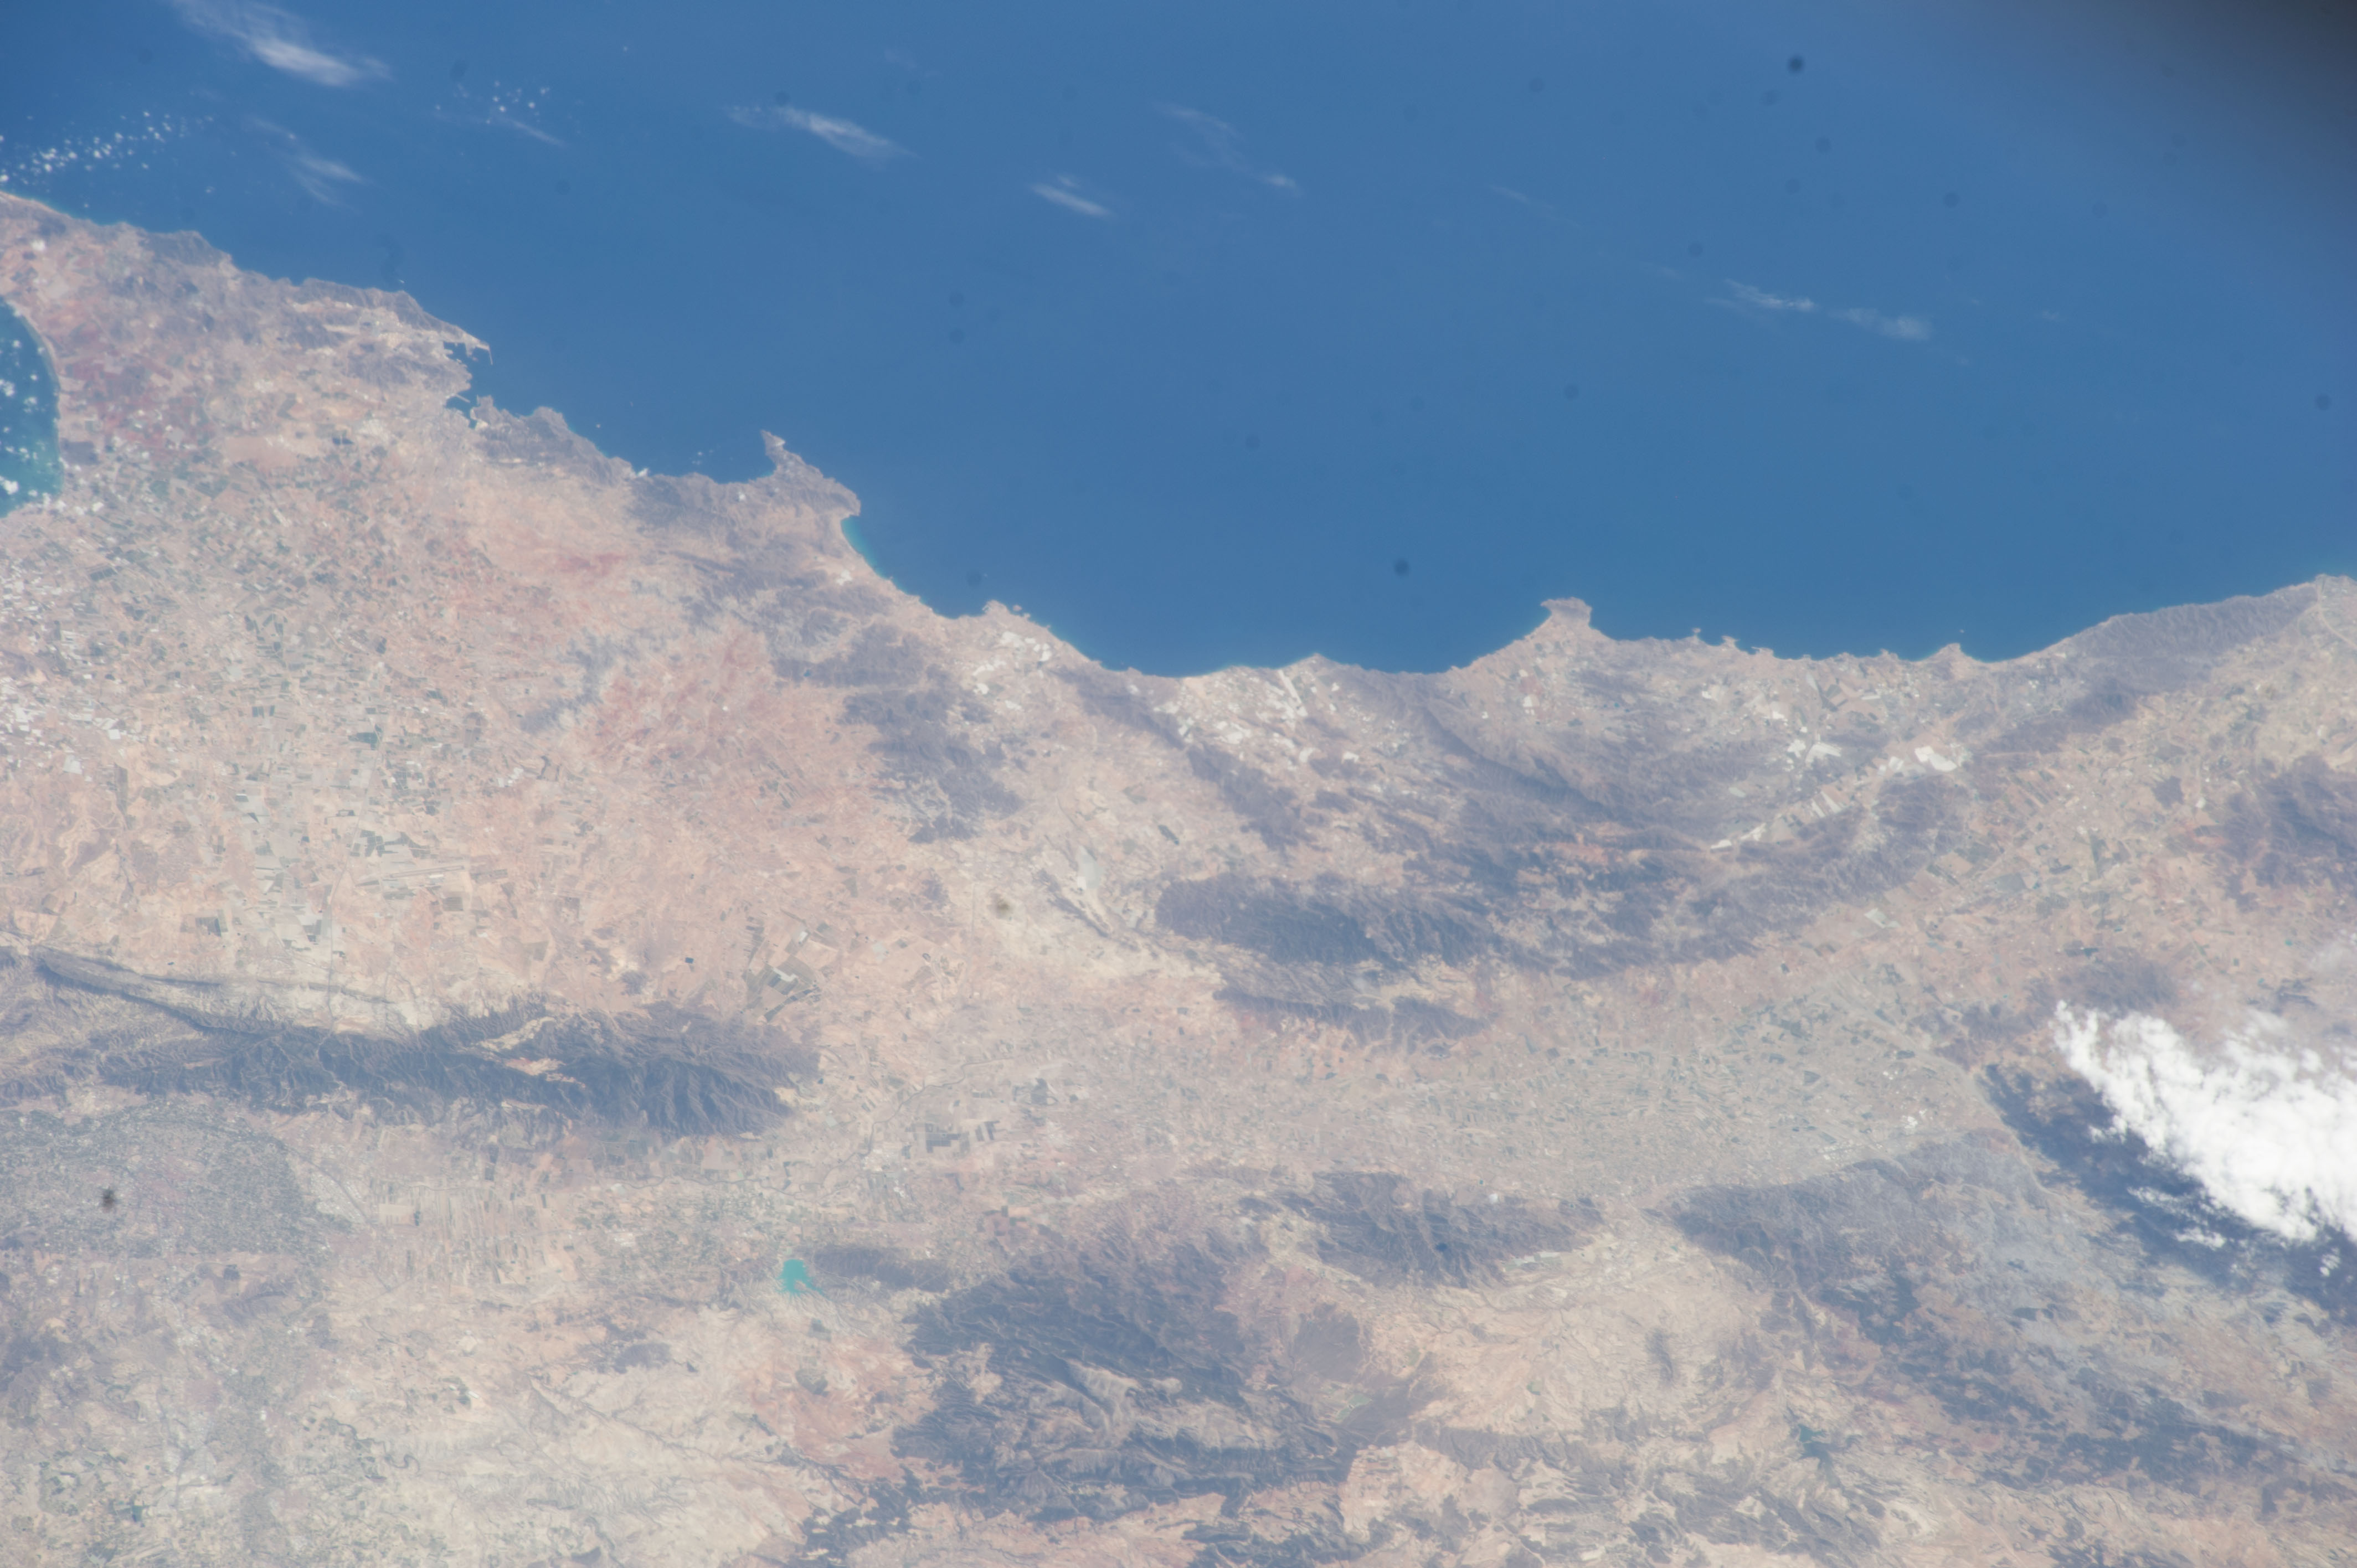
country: SPAIN
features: LEIVA, LORCA, MAZARRON, MEDITERRANEAN SEA, SIERRA ESPUNA, SIERRA DE LAS MORERAS
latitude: 37.6
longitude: -1.4
